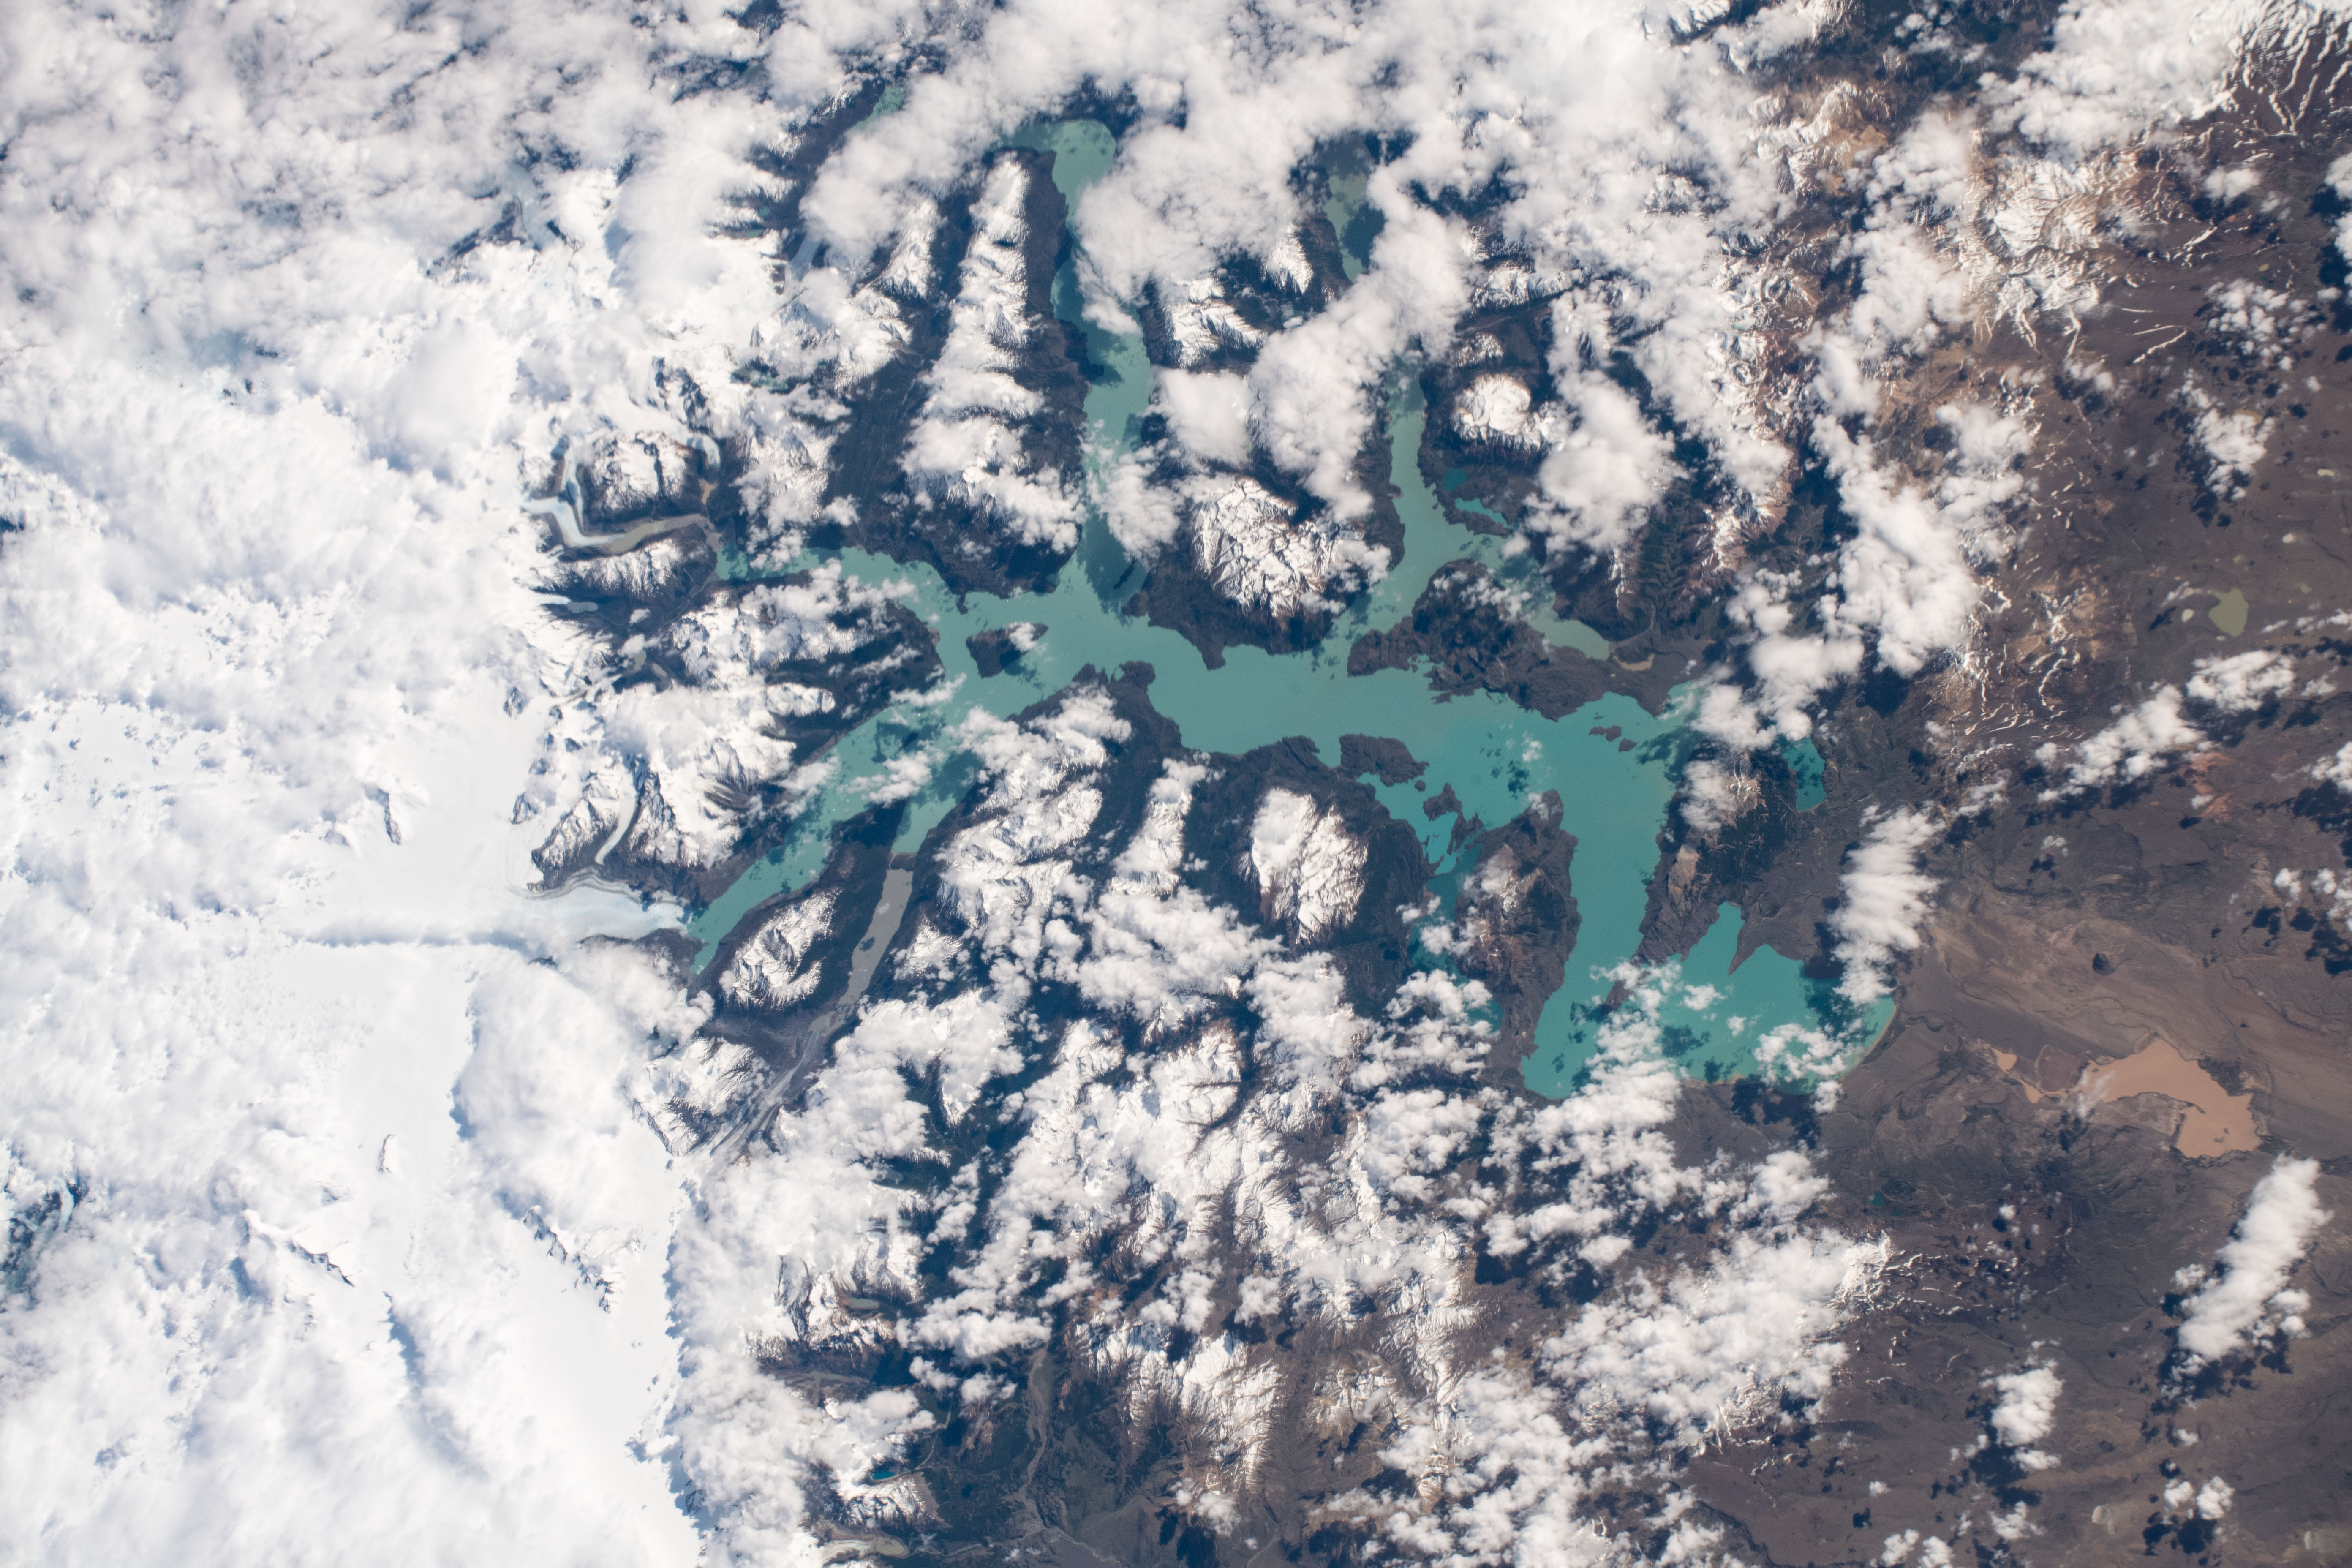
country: CHILE
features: OHIGGINS/SAN MARTIN LAKE
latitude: -48.9
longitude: -72.7
